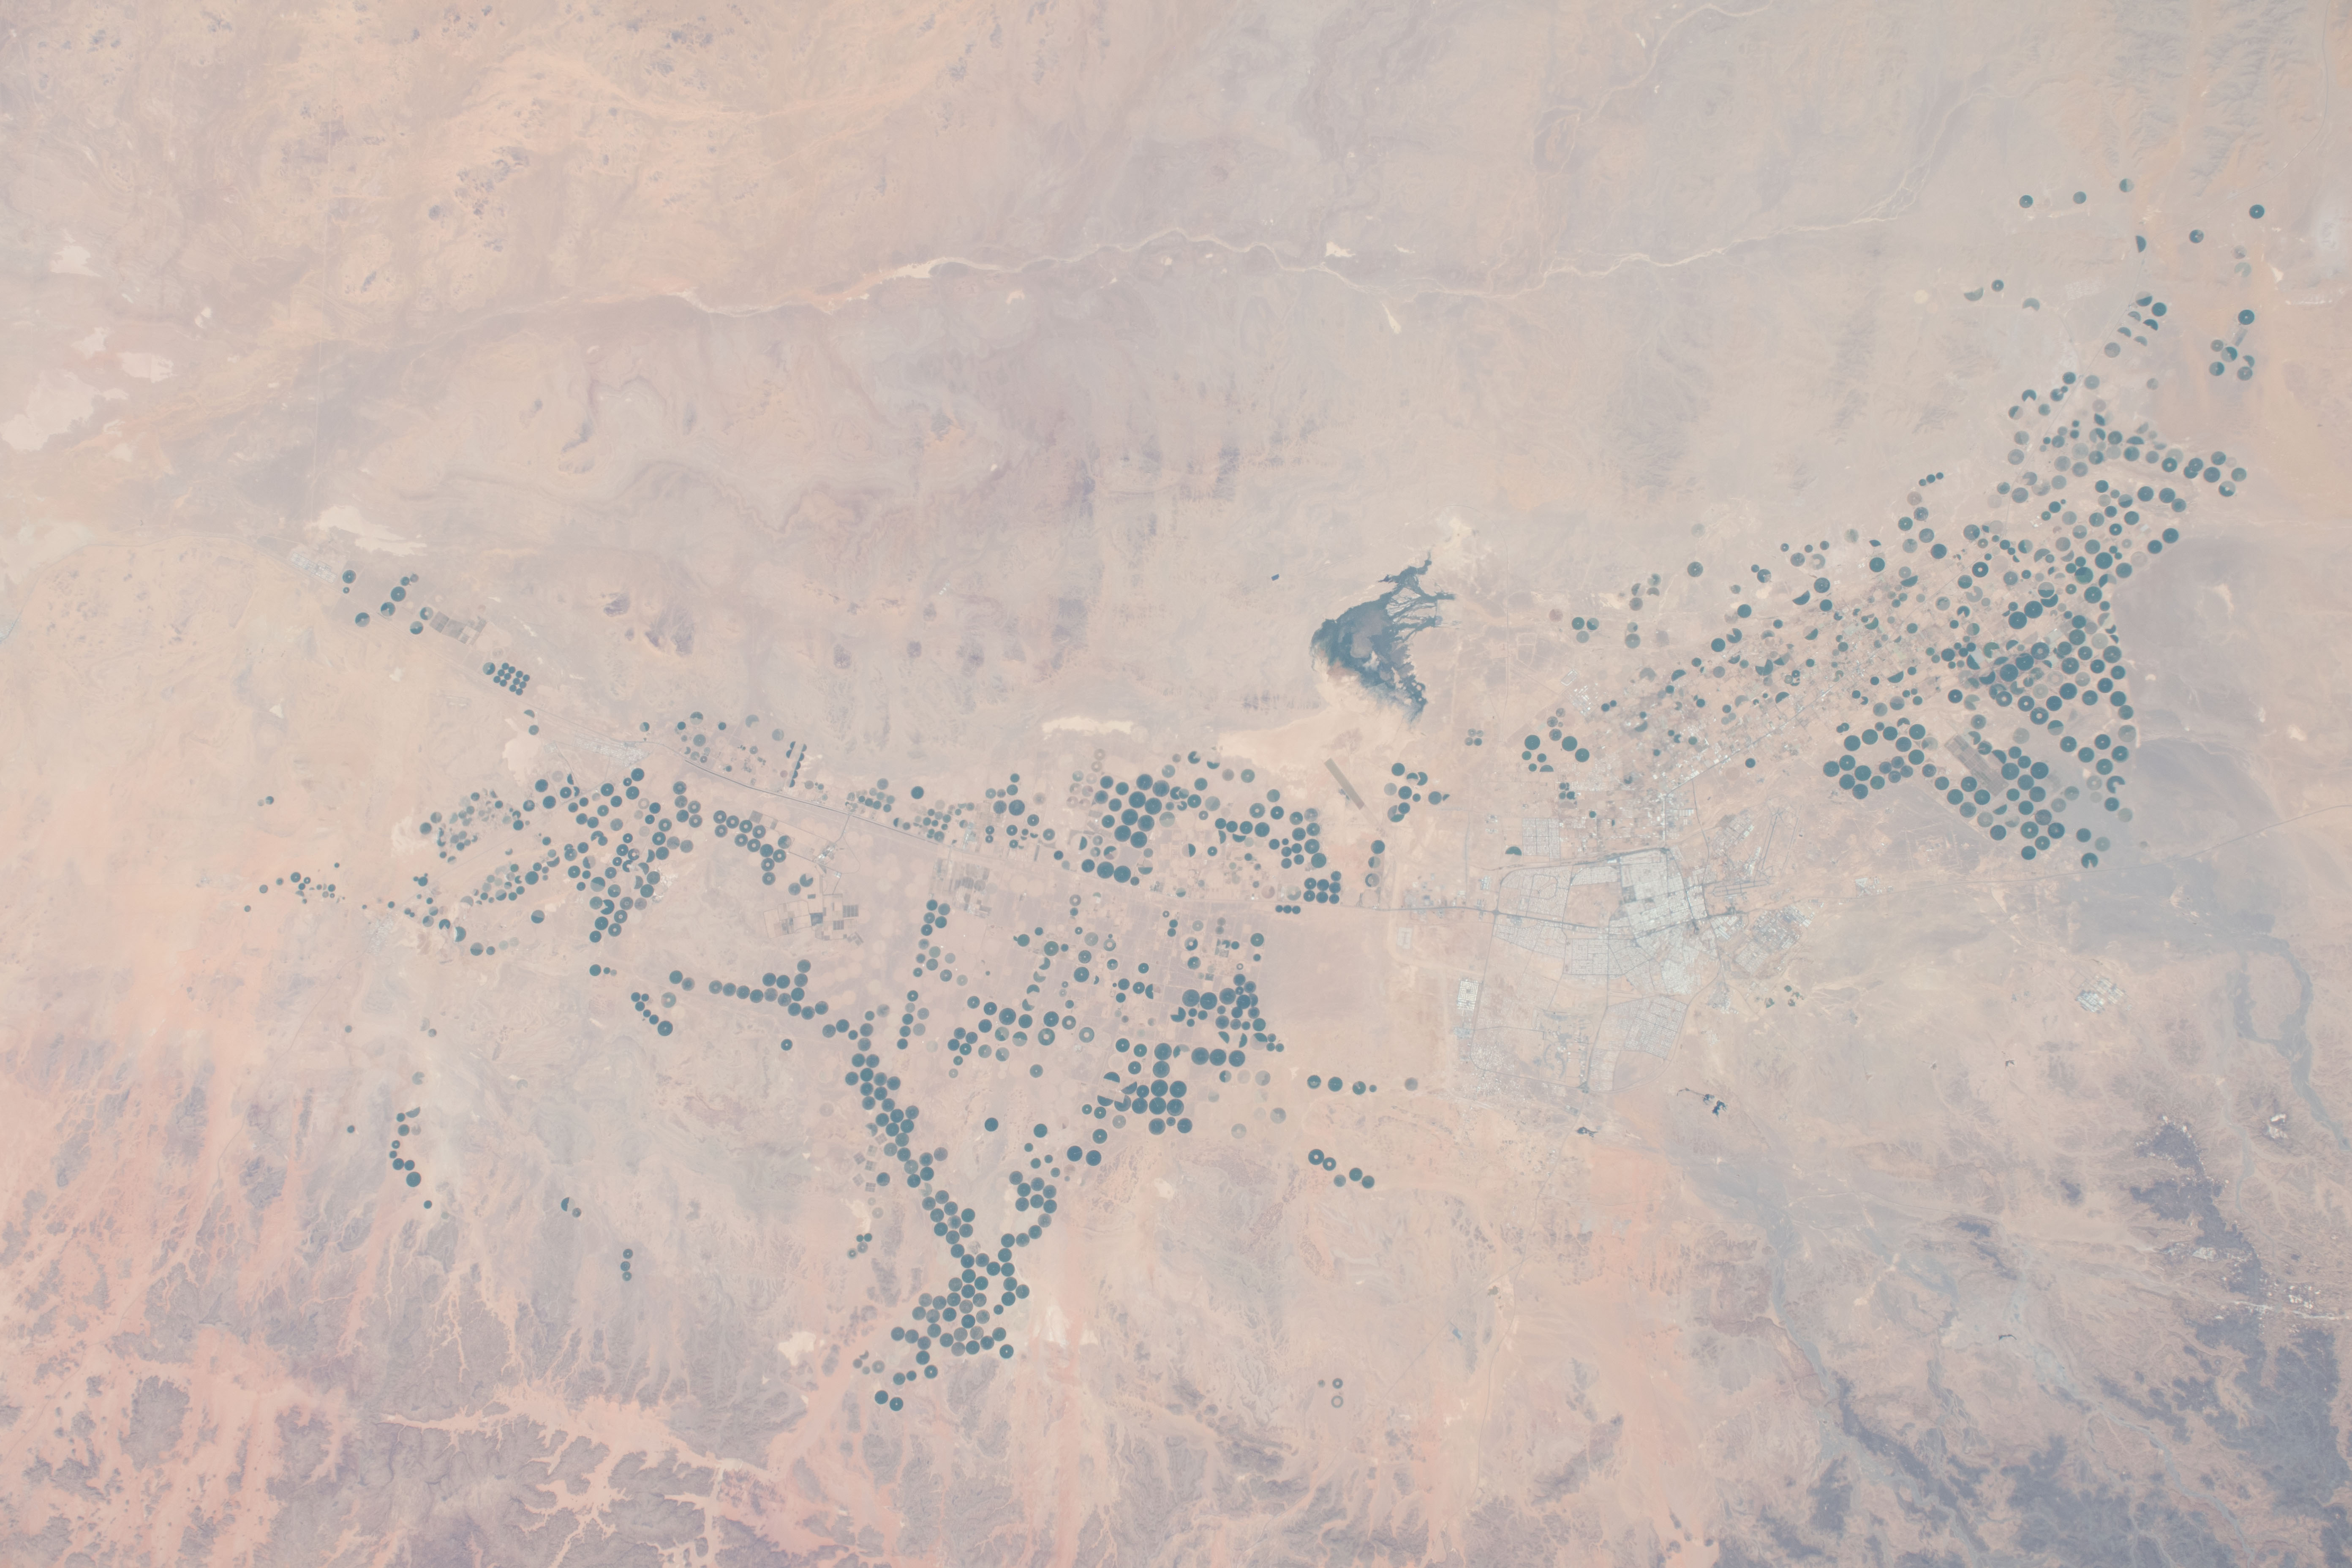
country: SAUDI ARABIA
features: TABUK, BOTANICAL GARDEN
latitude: 28.7
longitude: 36.5
